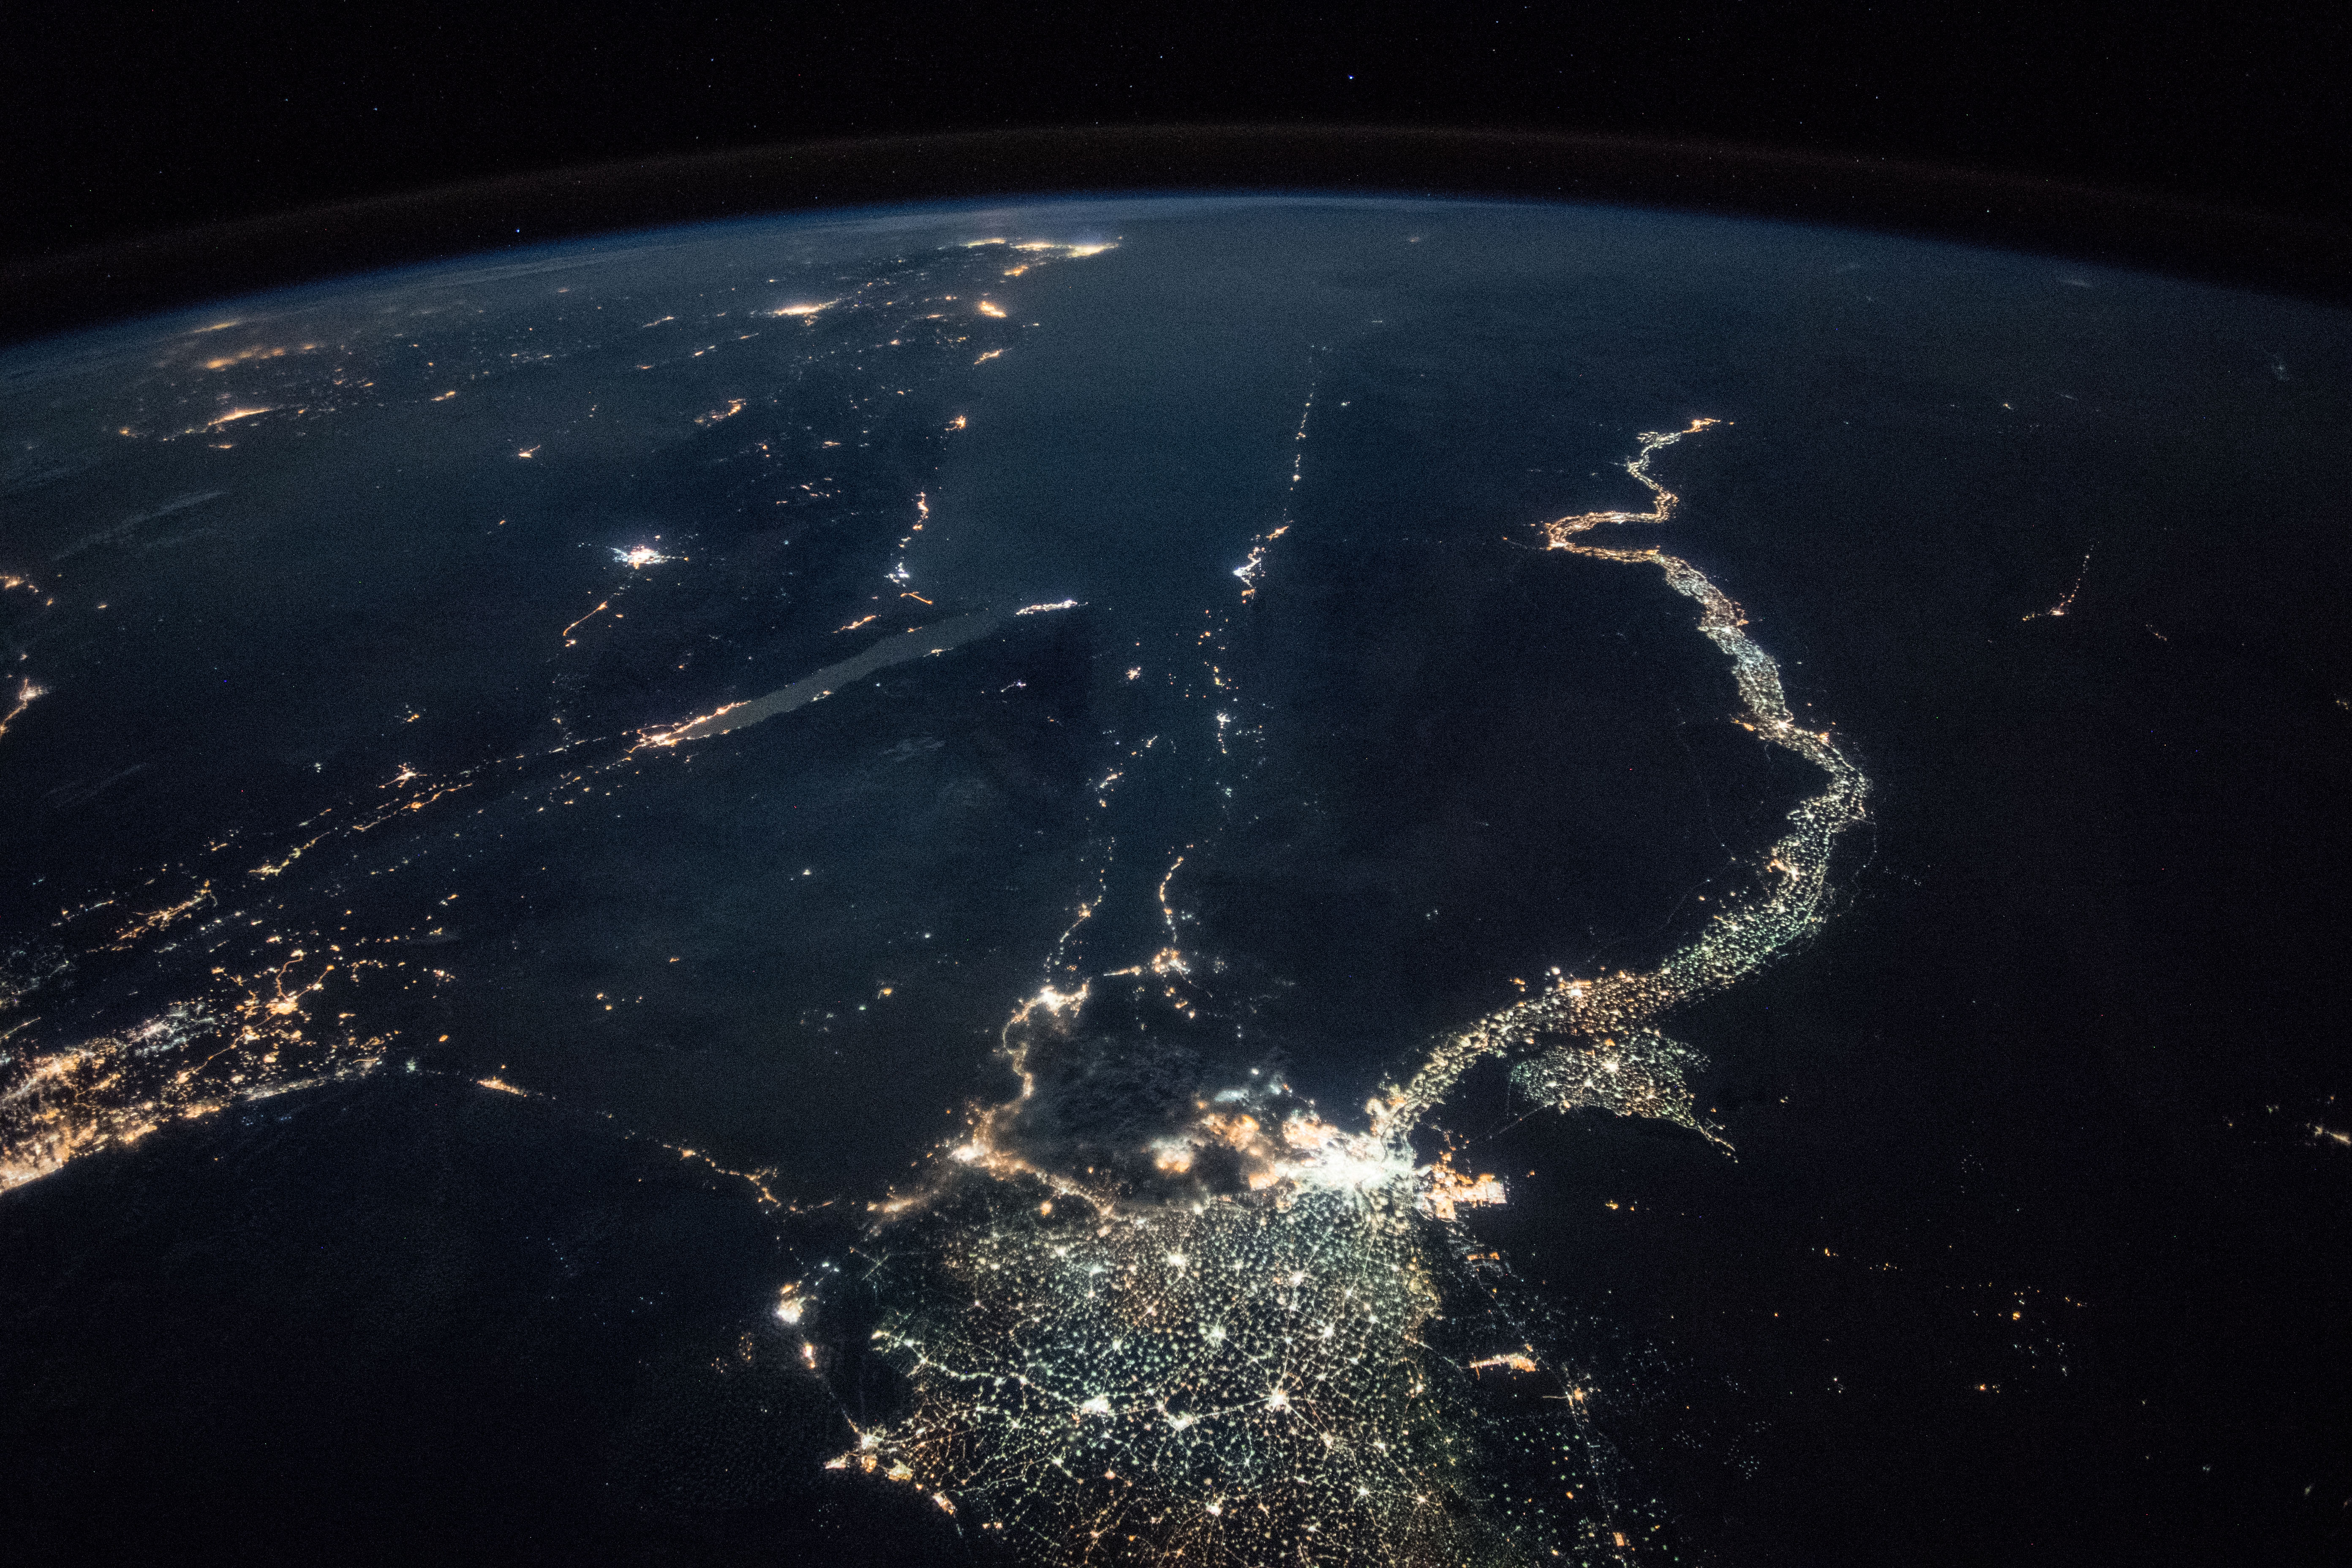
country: EGYPT
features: CAIRO CITY, GULF OF SUEZ, GULF OF AQABA, NEGEV DESERT, SUEZ CITY, ISMAILIA CITY, PORT SAID CITY, NILE DELTA, FAIYUM CITY, WESTERN DESERT, NIGHT, EARTH LIMB
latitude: 29.1
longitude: 32.8
